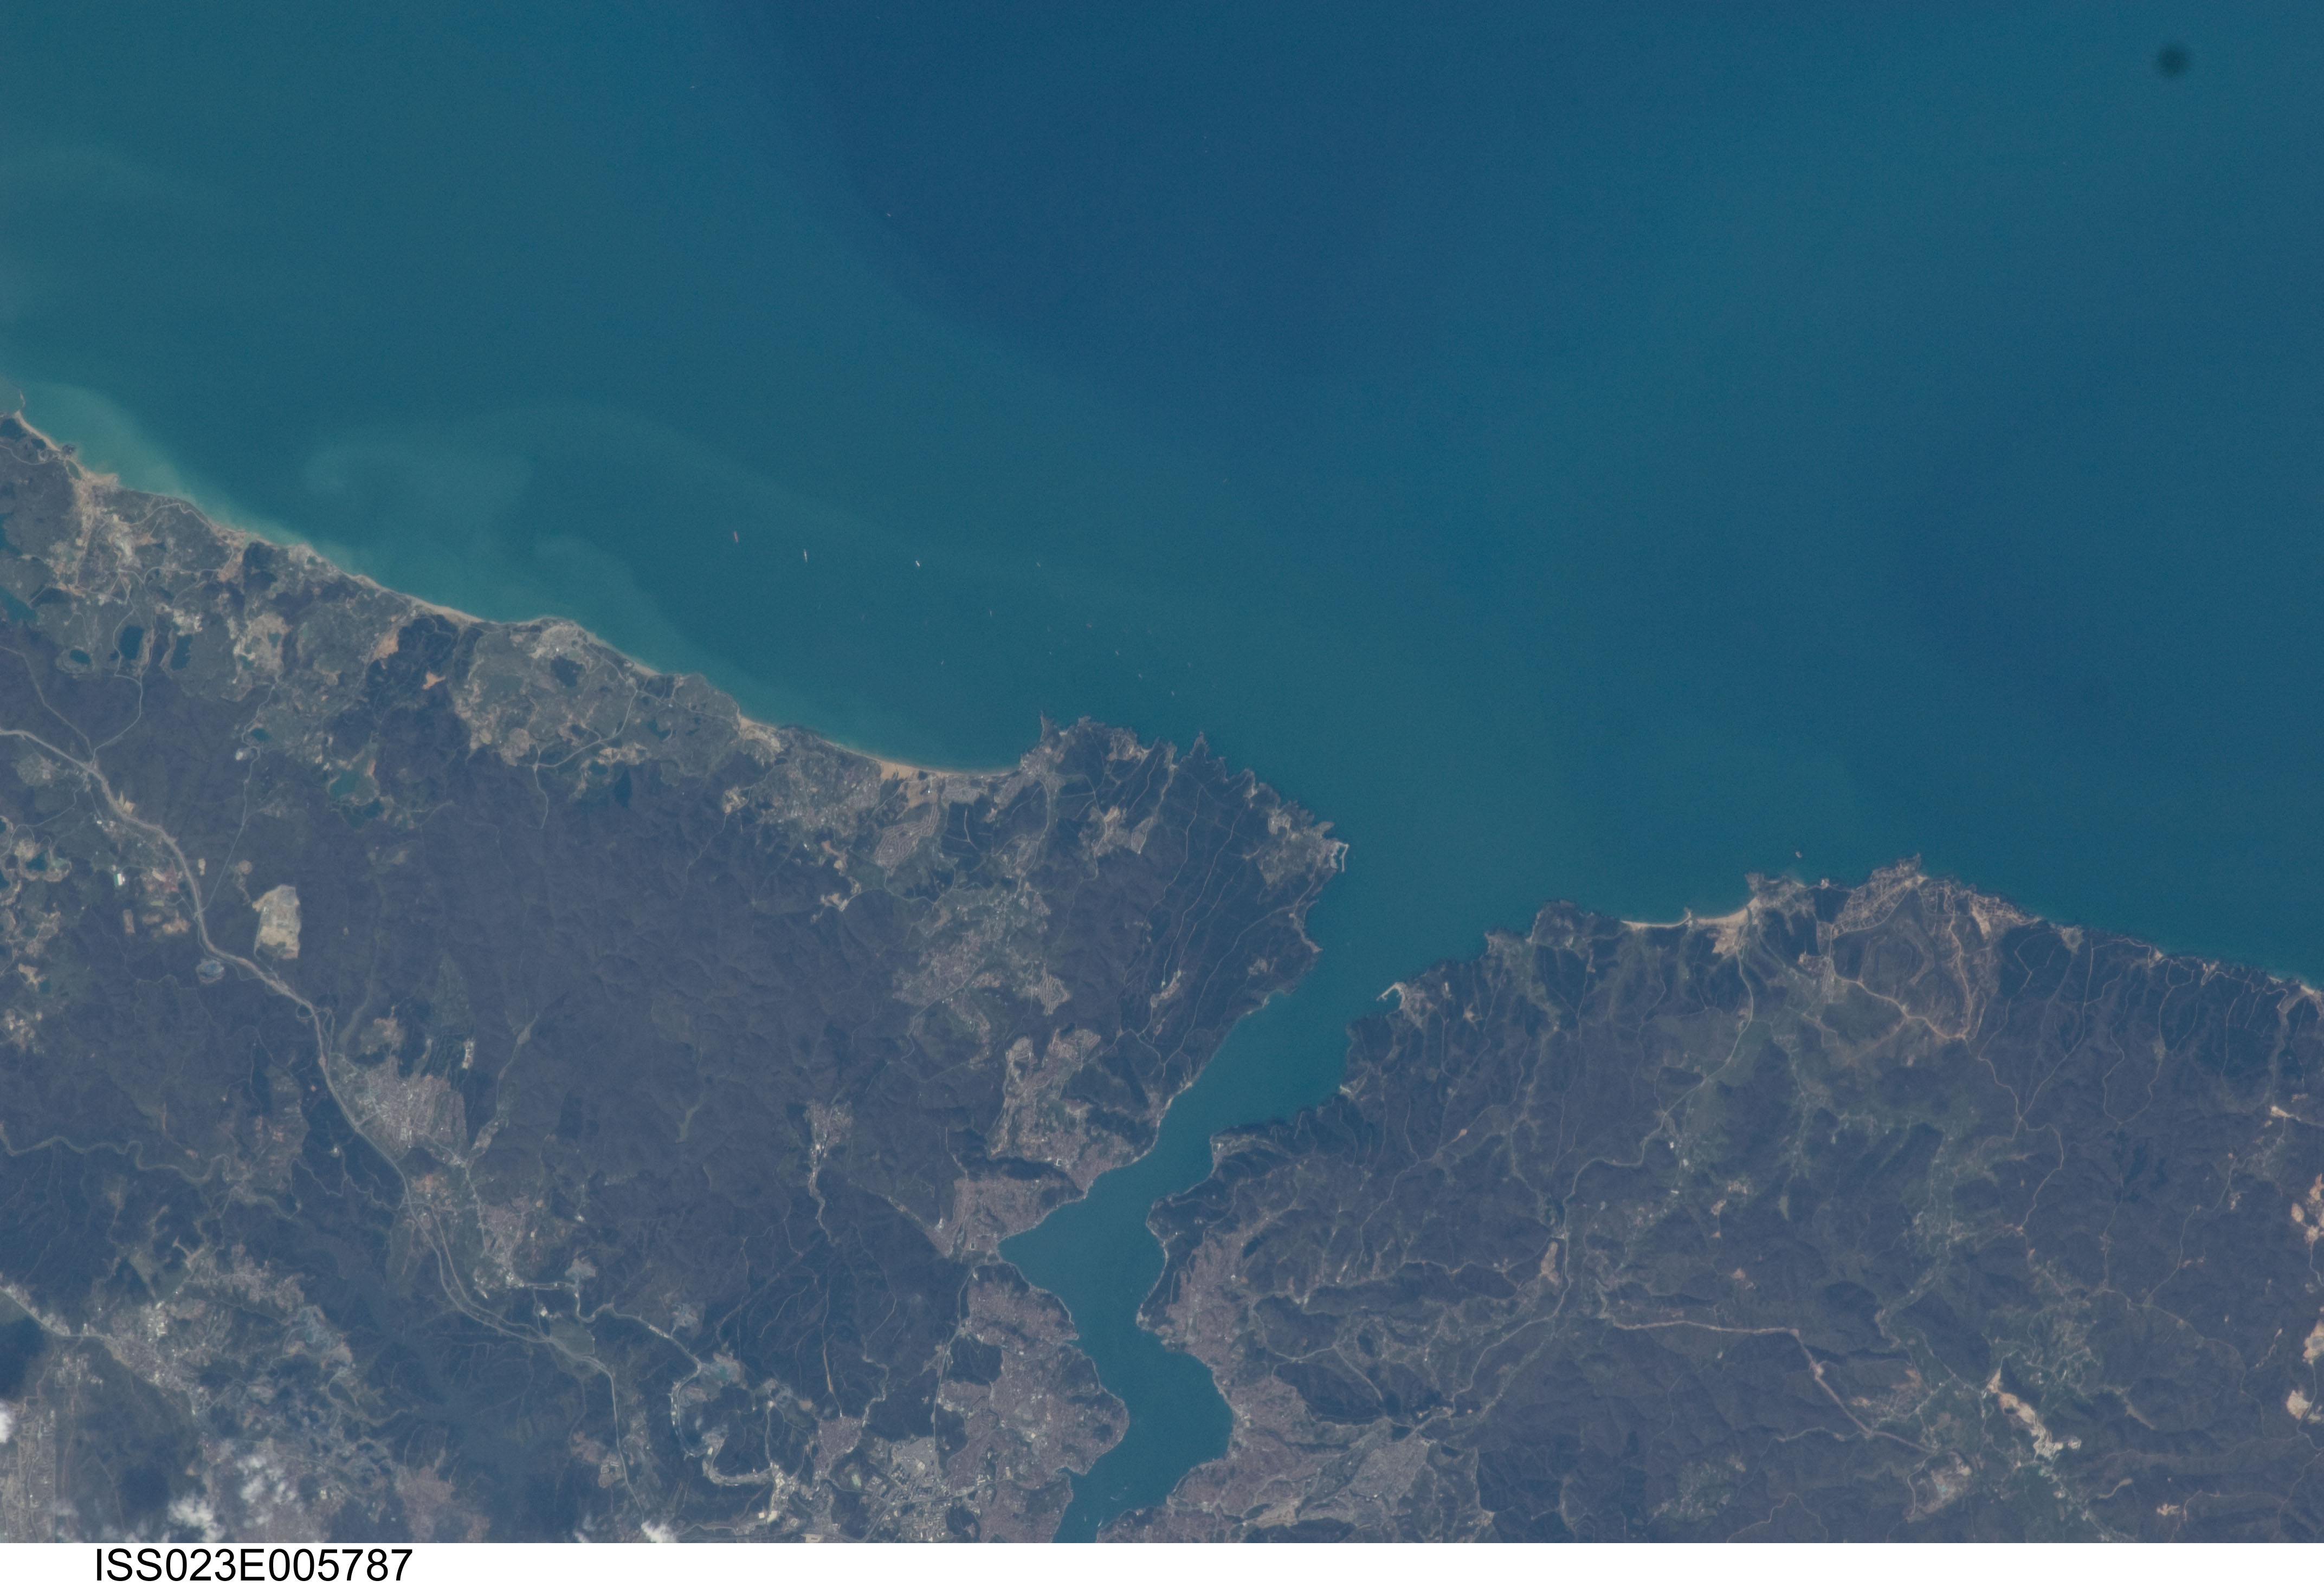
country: TURKEY
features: BOSPORUS STRAIT, ISTANBUL
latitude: 41.2
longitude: 29.1
